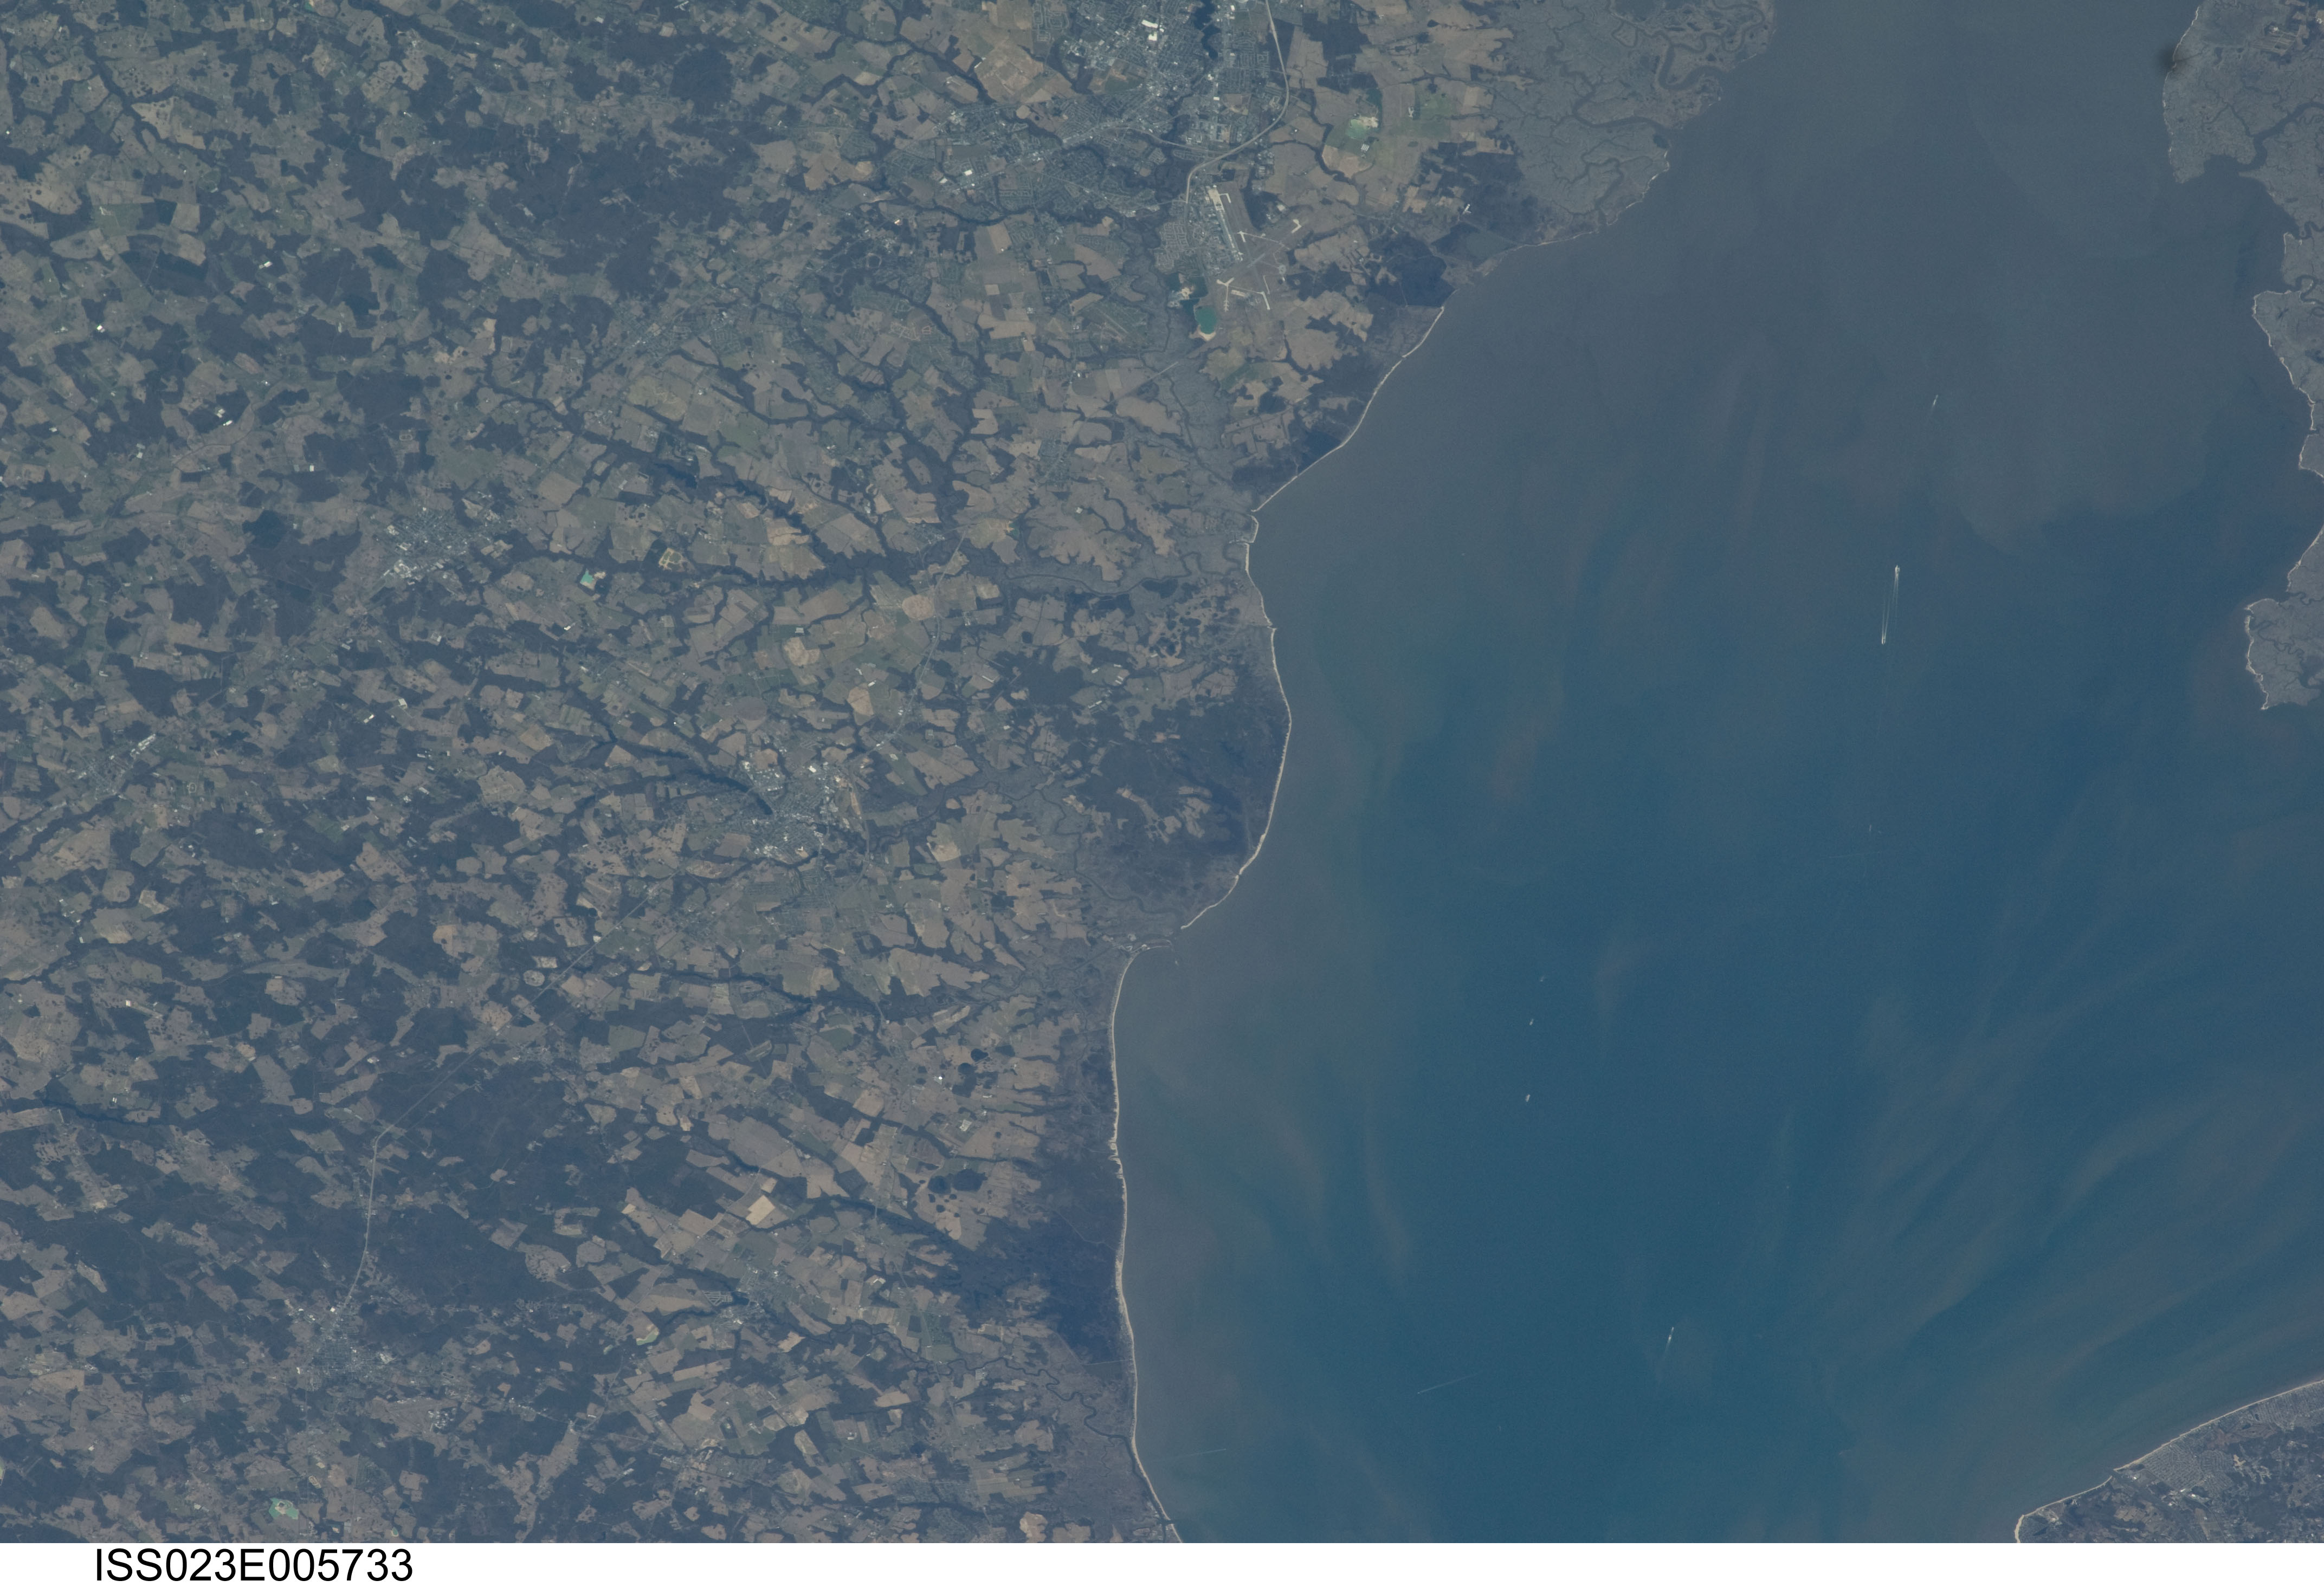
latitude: 39.0
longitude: -75.3
